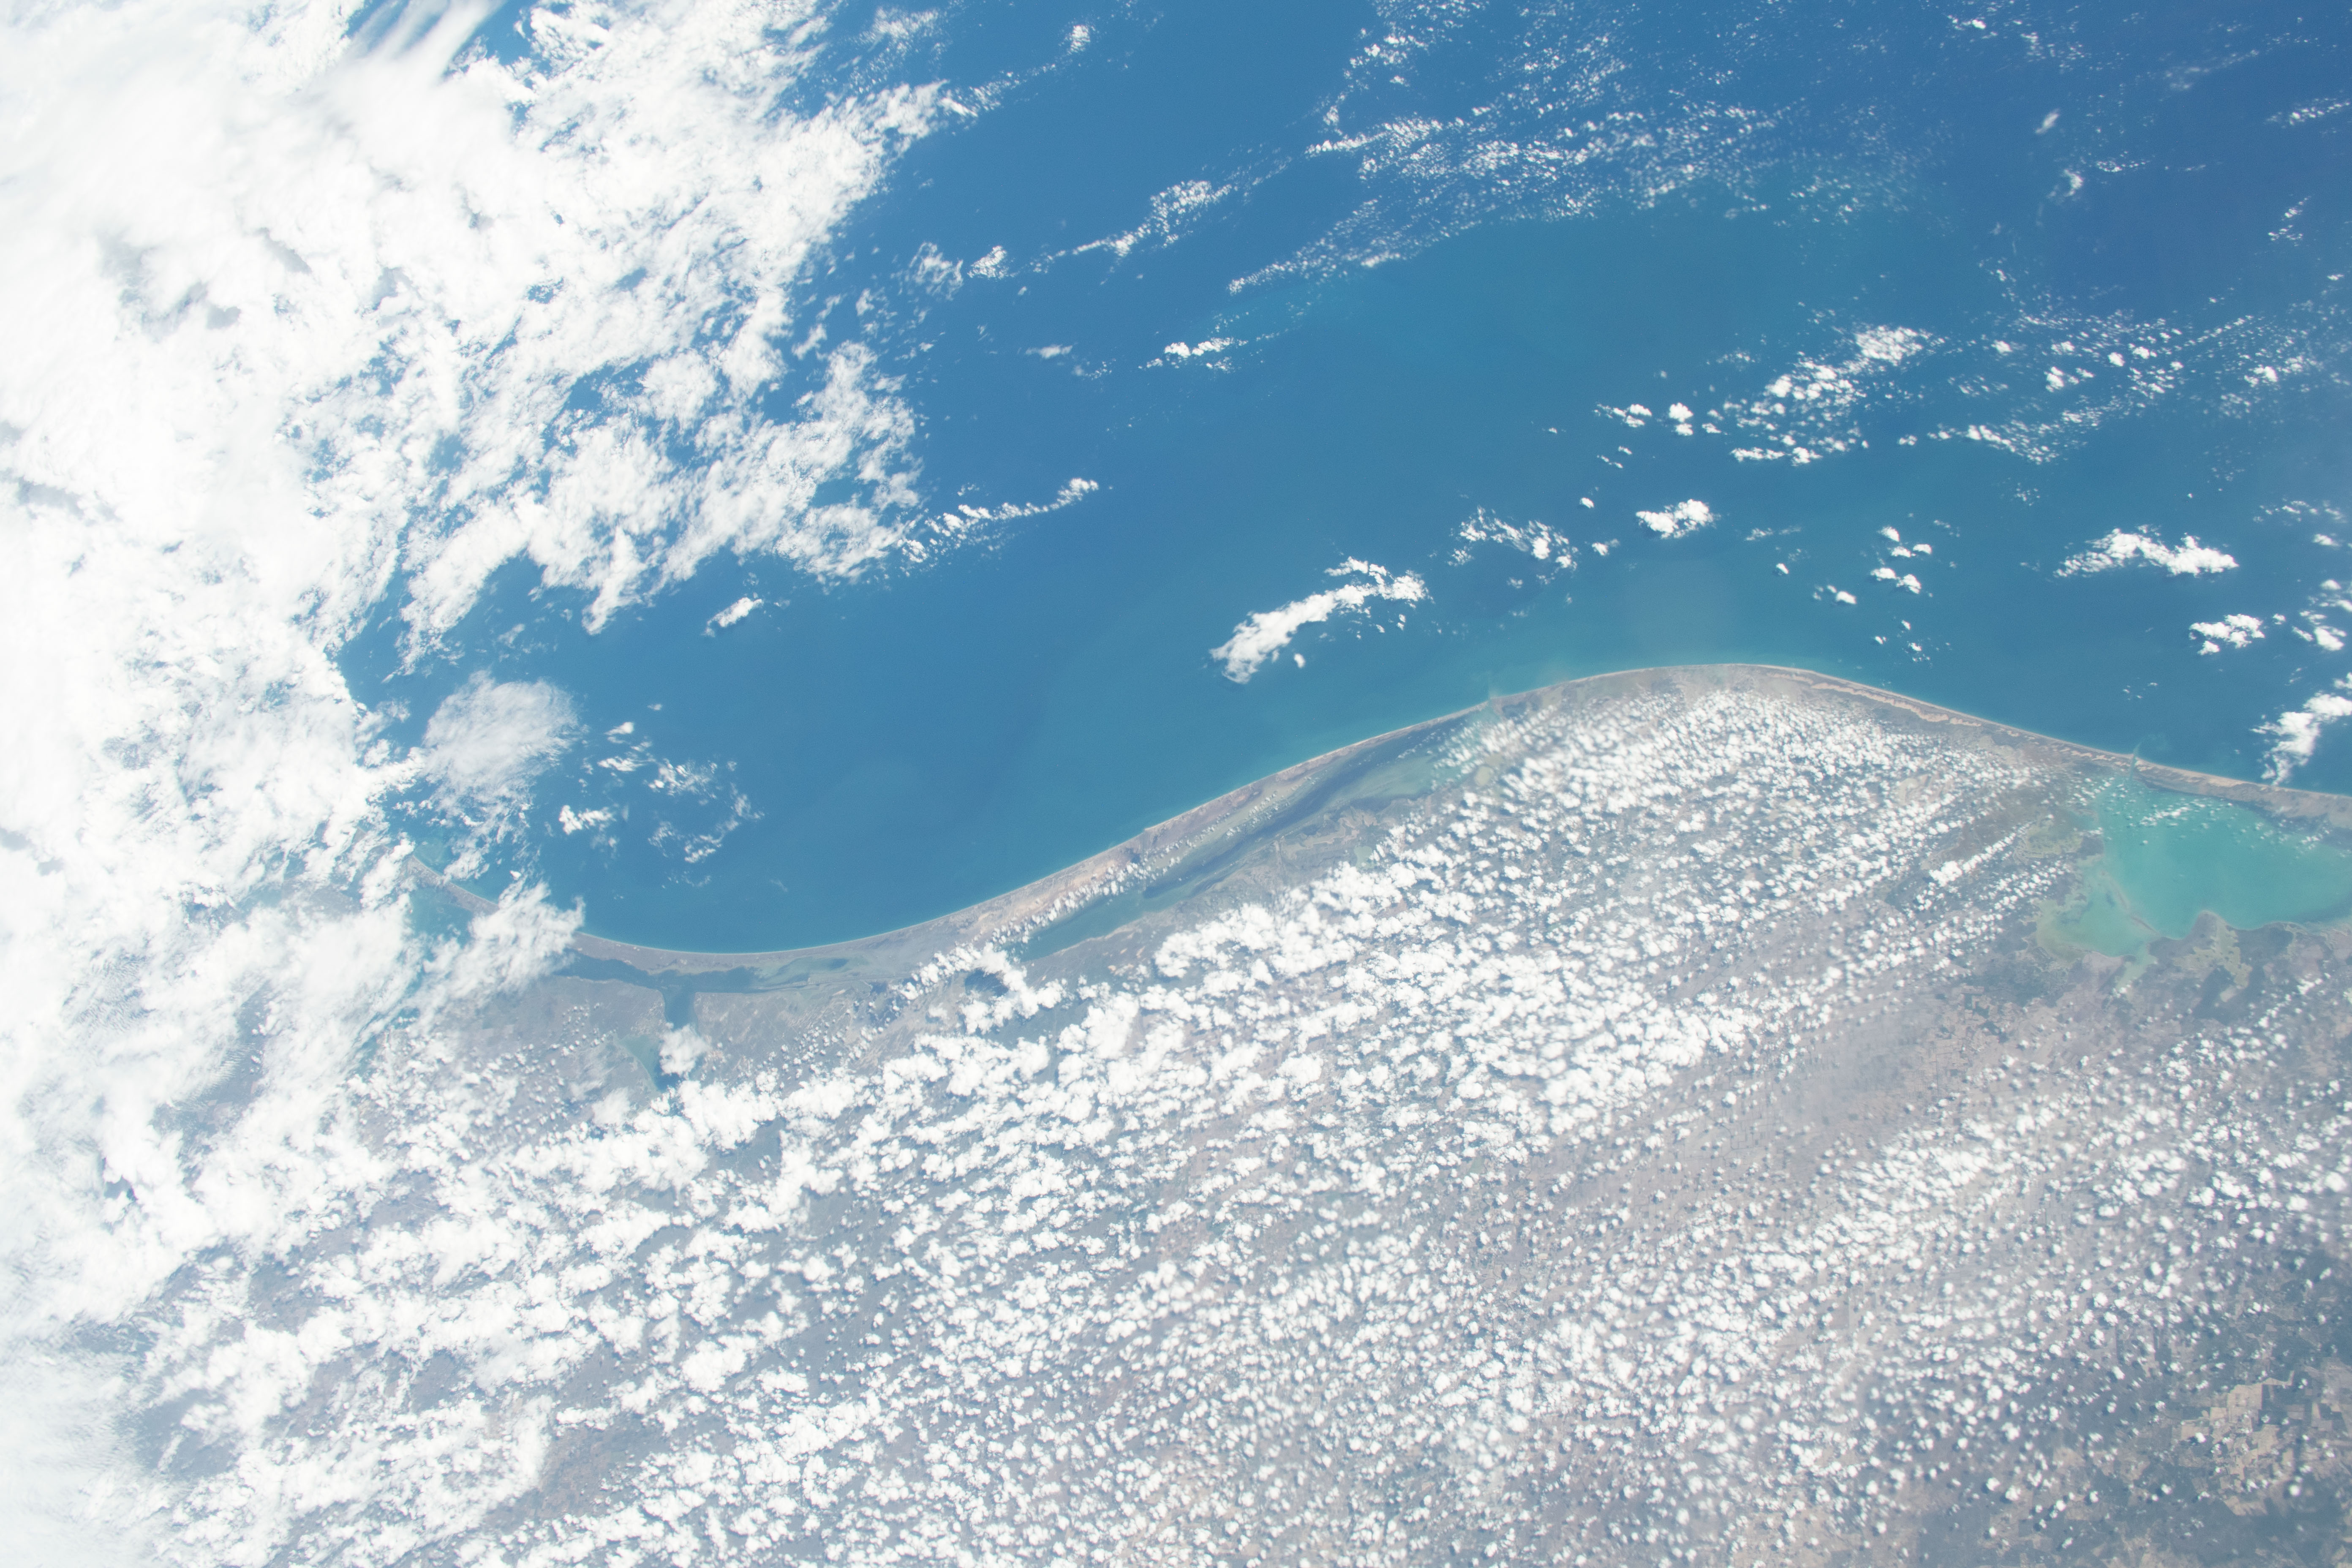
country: USA-TEXAS
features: MATAMOROS
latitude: 26.0
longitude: -97.0
